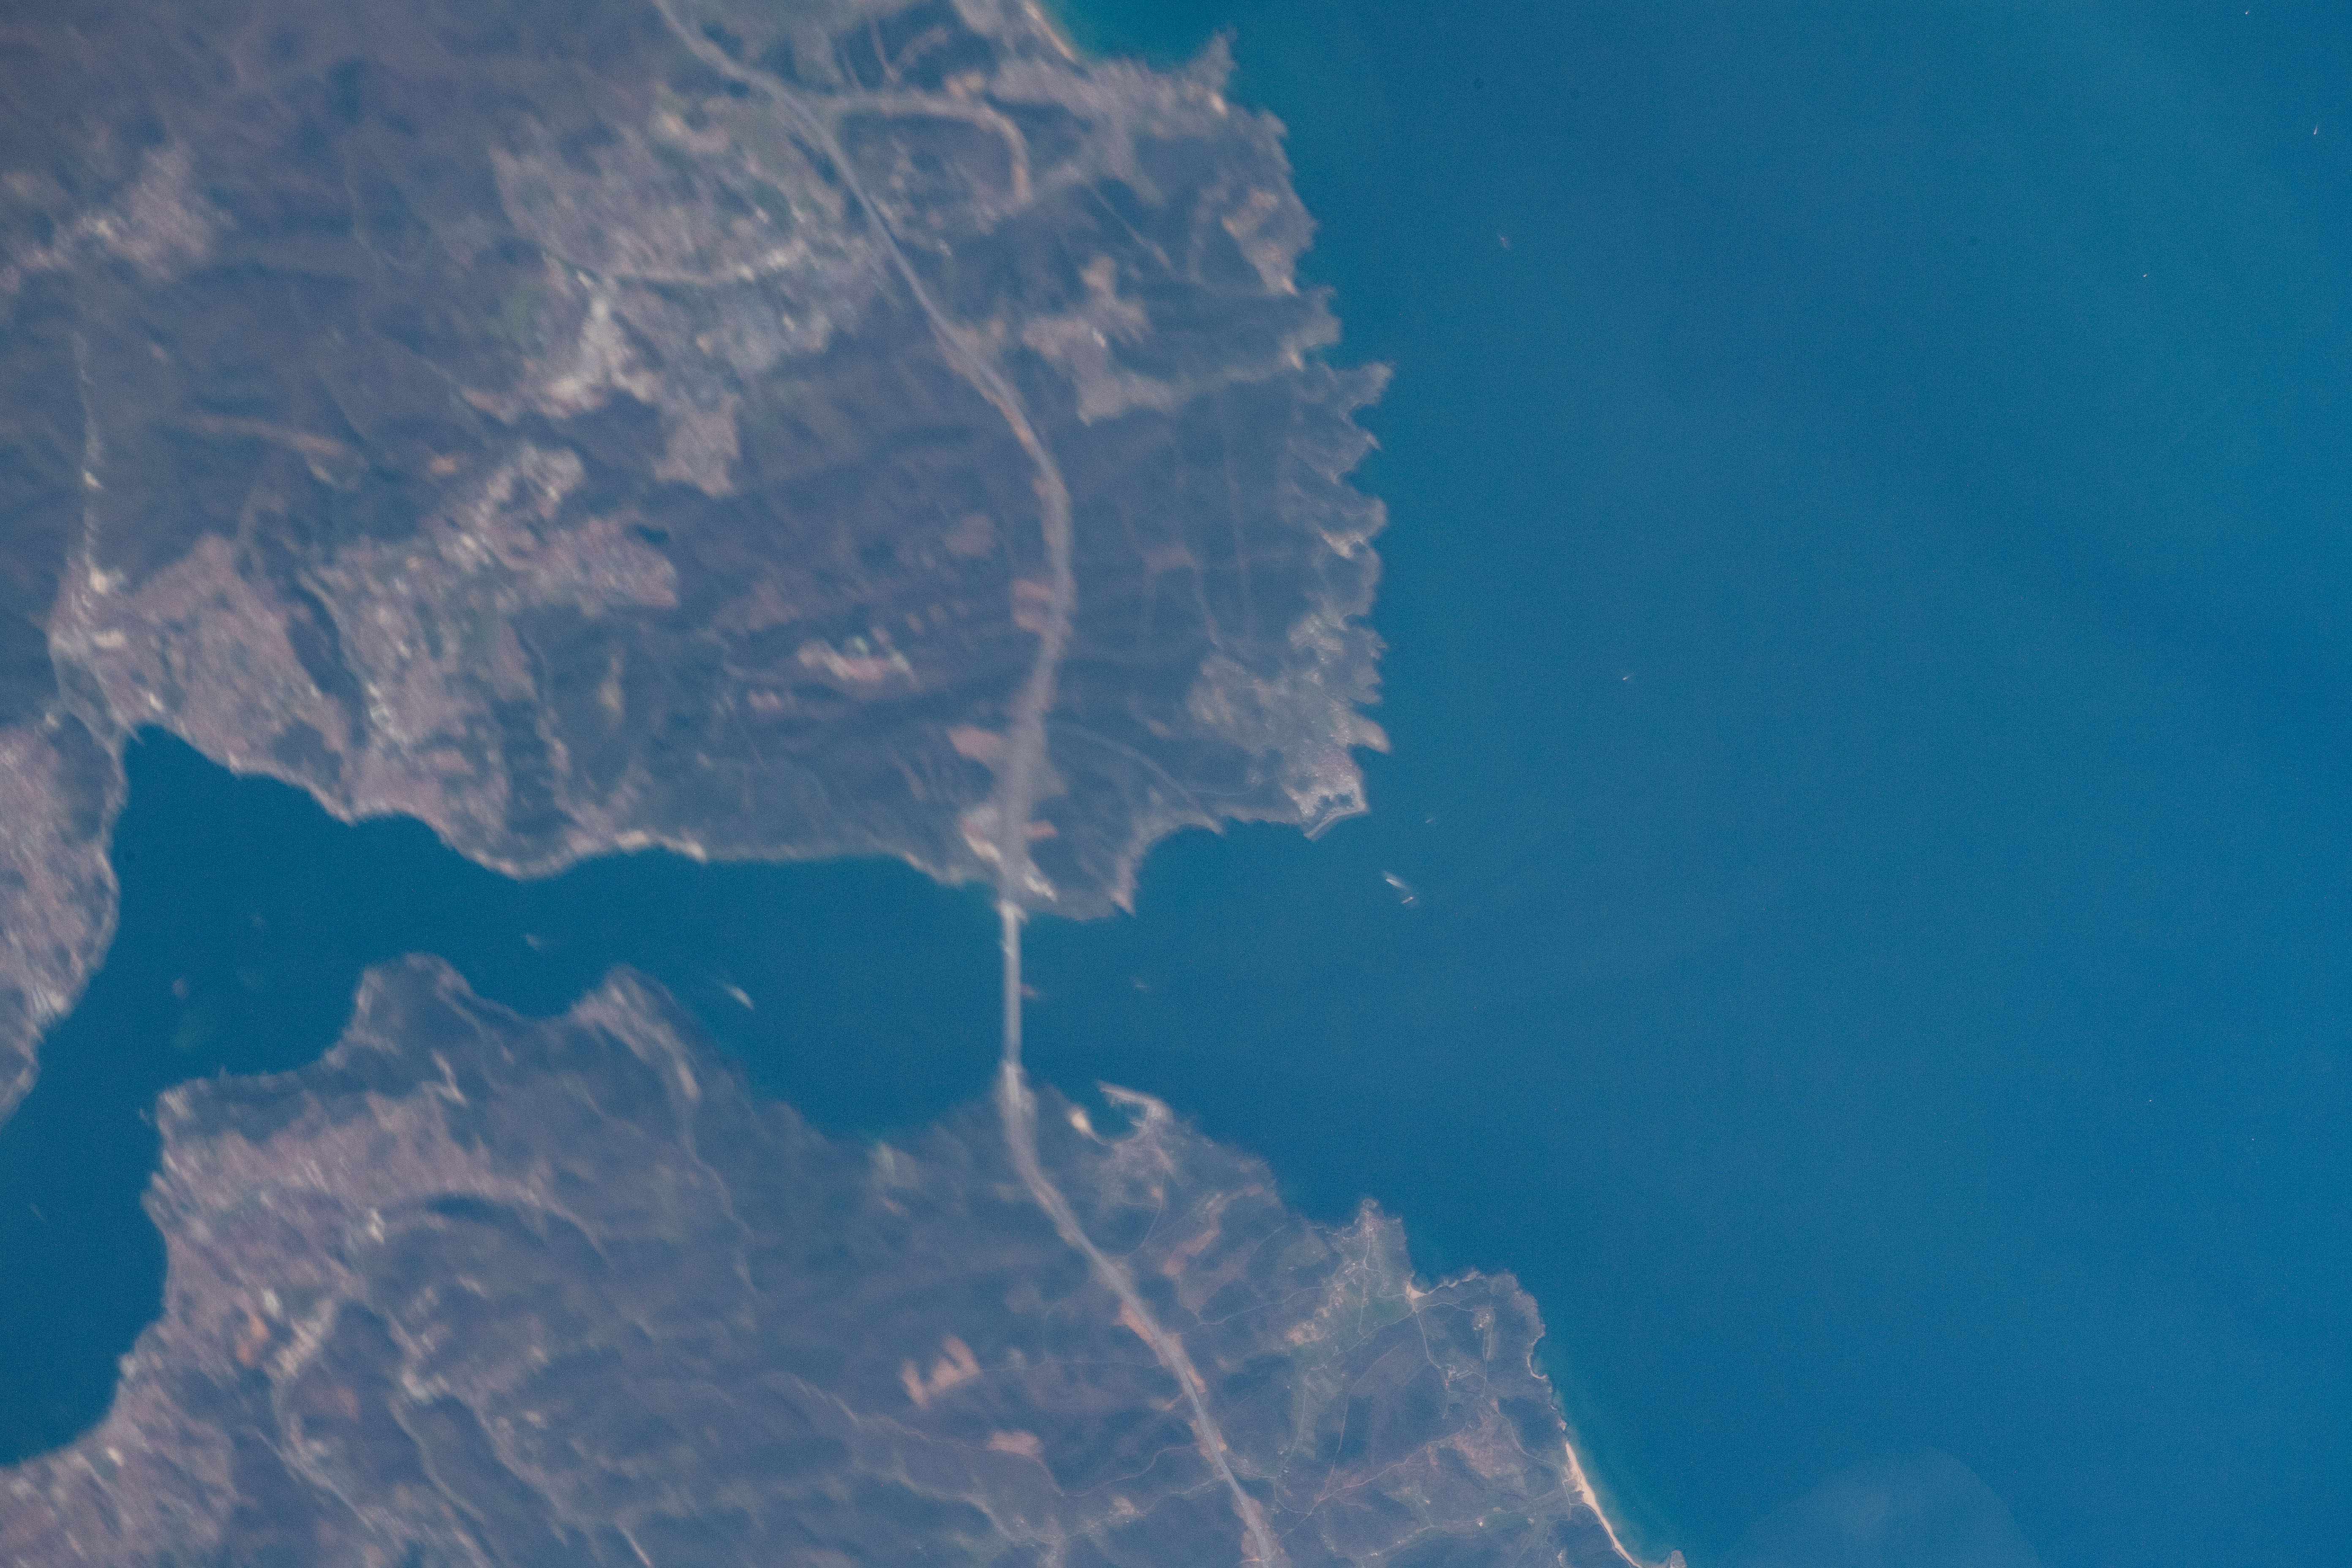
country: TURKEY
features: BOSFORO STRAIT, BLACK SEA
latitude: 41.2
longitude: 29.1
